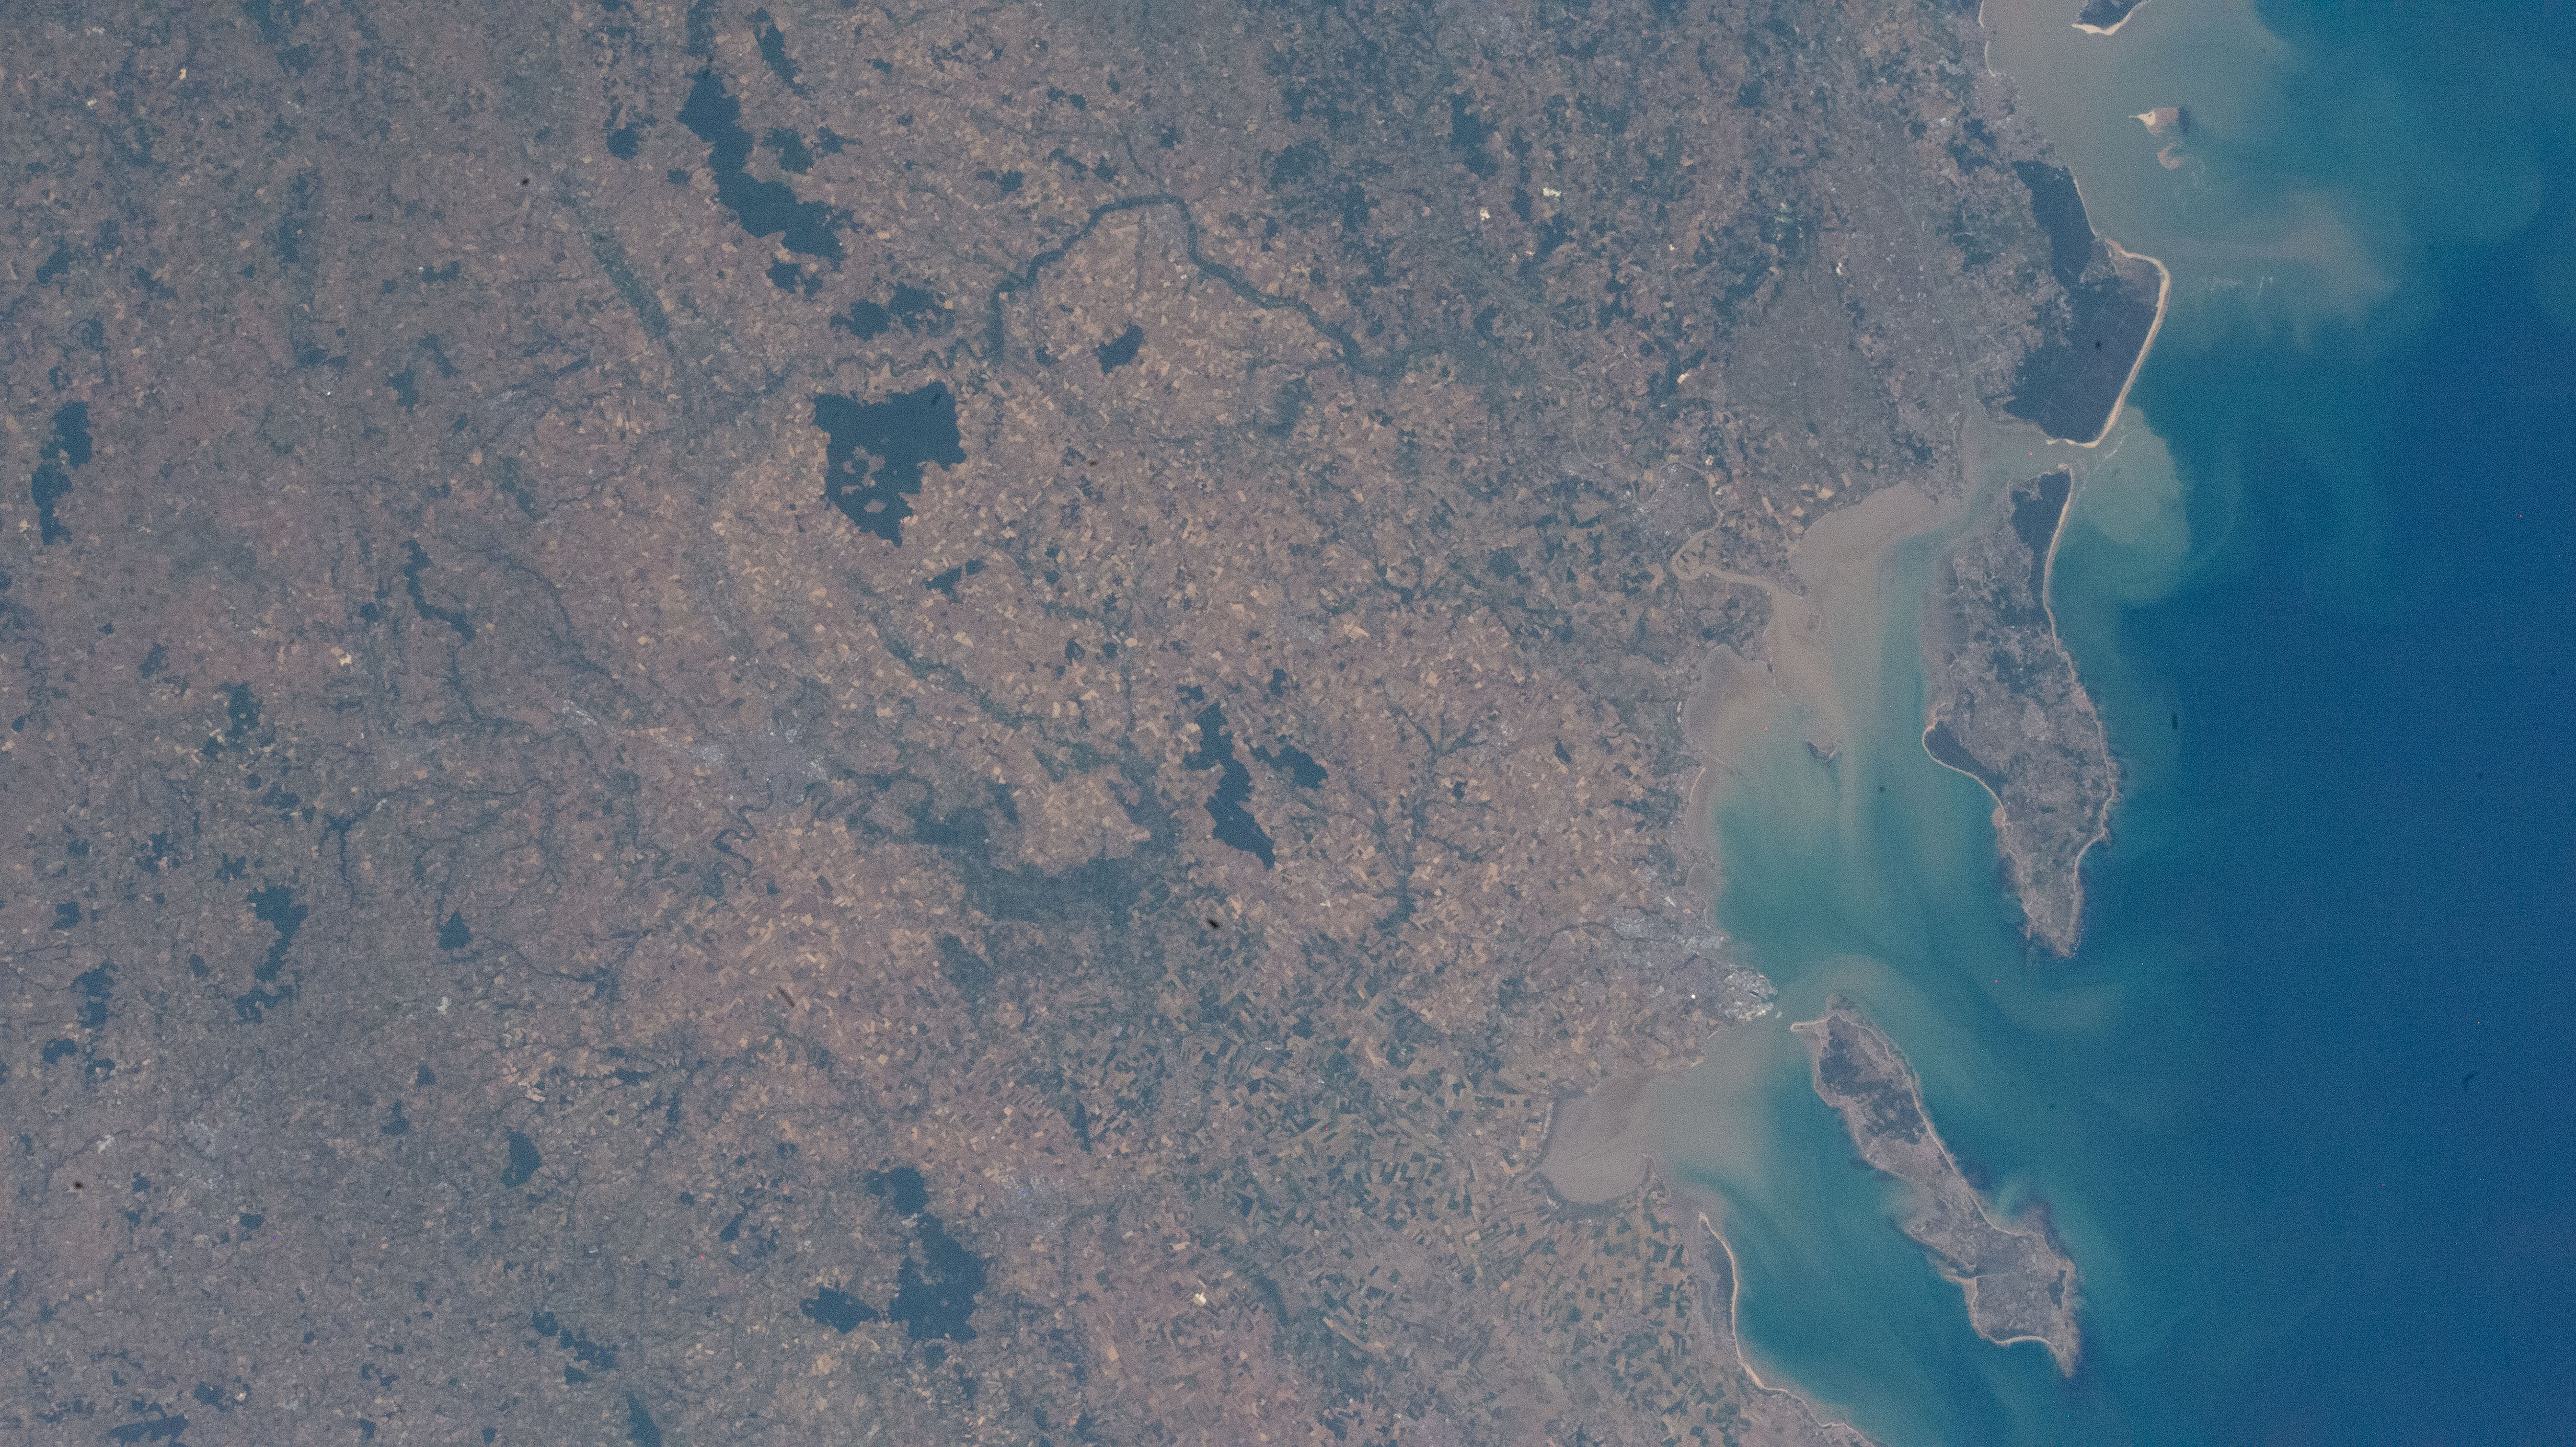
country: FRANCE
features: ESTUARY, SEDIMENT, PERTHUIS BRETON STRAIT, PERTUIS D'ANTIOCHE STRAIT, OLERON ISLAND, ILE DE RE, ATLANTIC OCEAN
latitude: 46.1
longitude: -0.8
